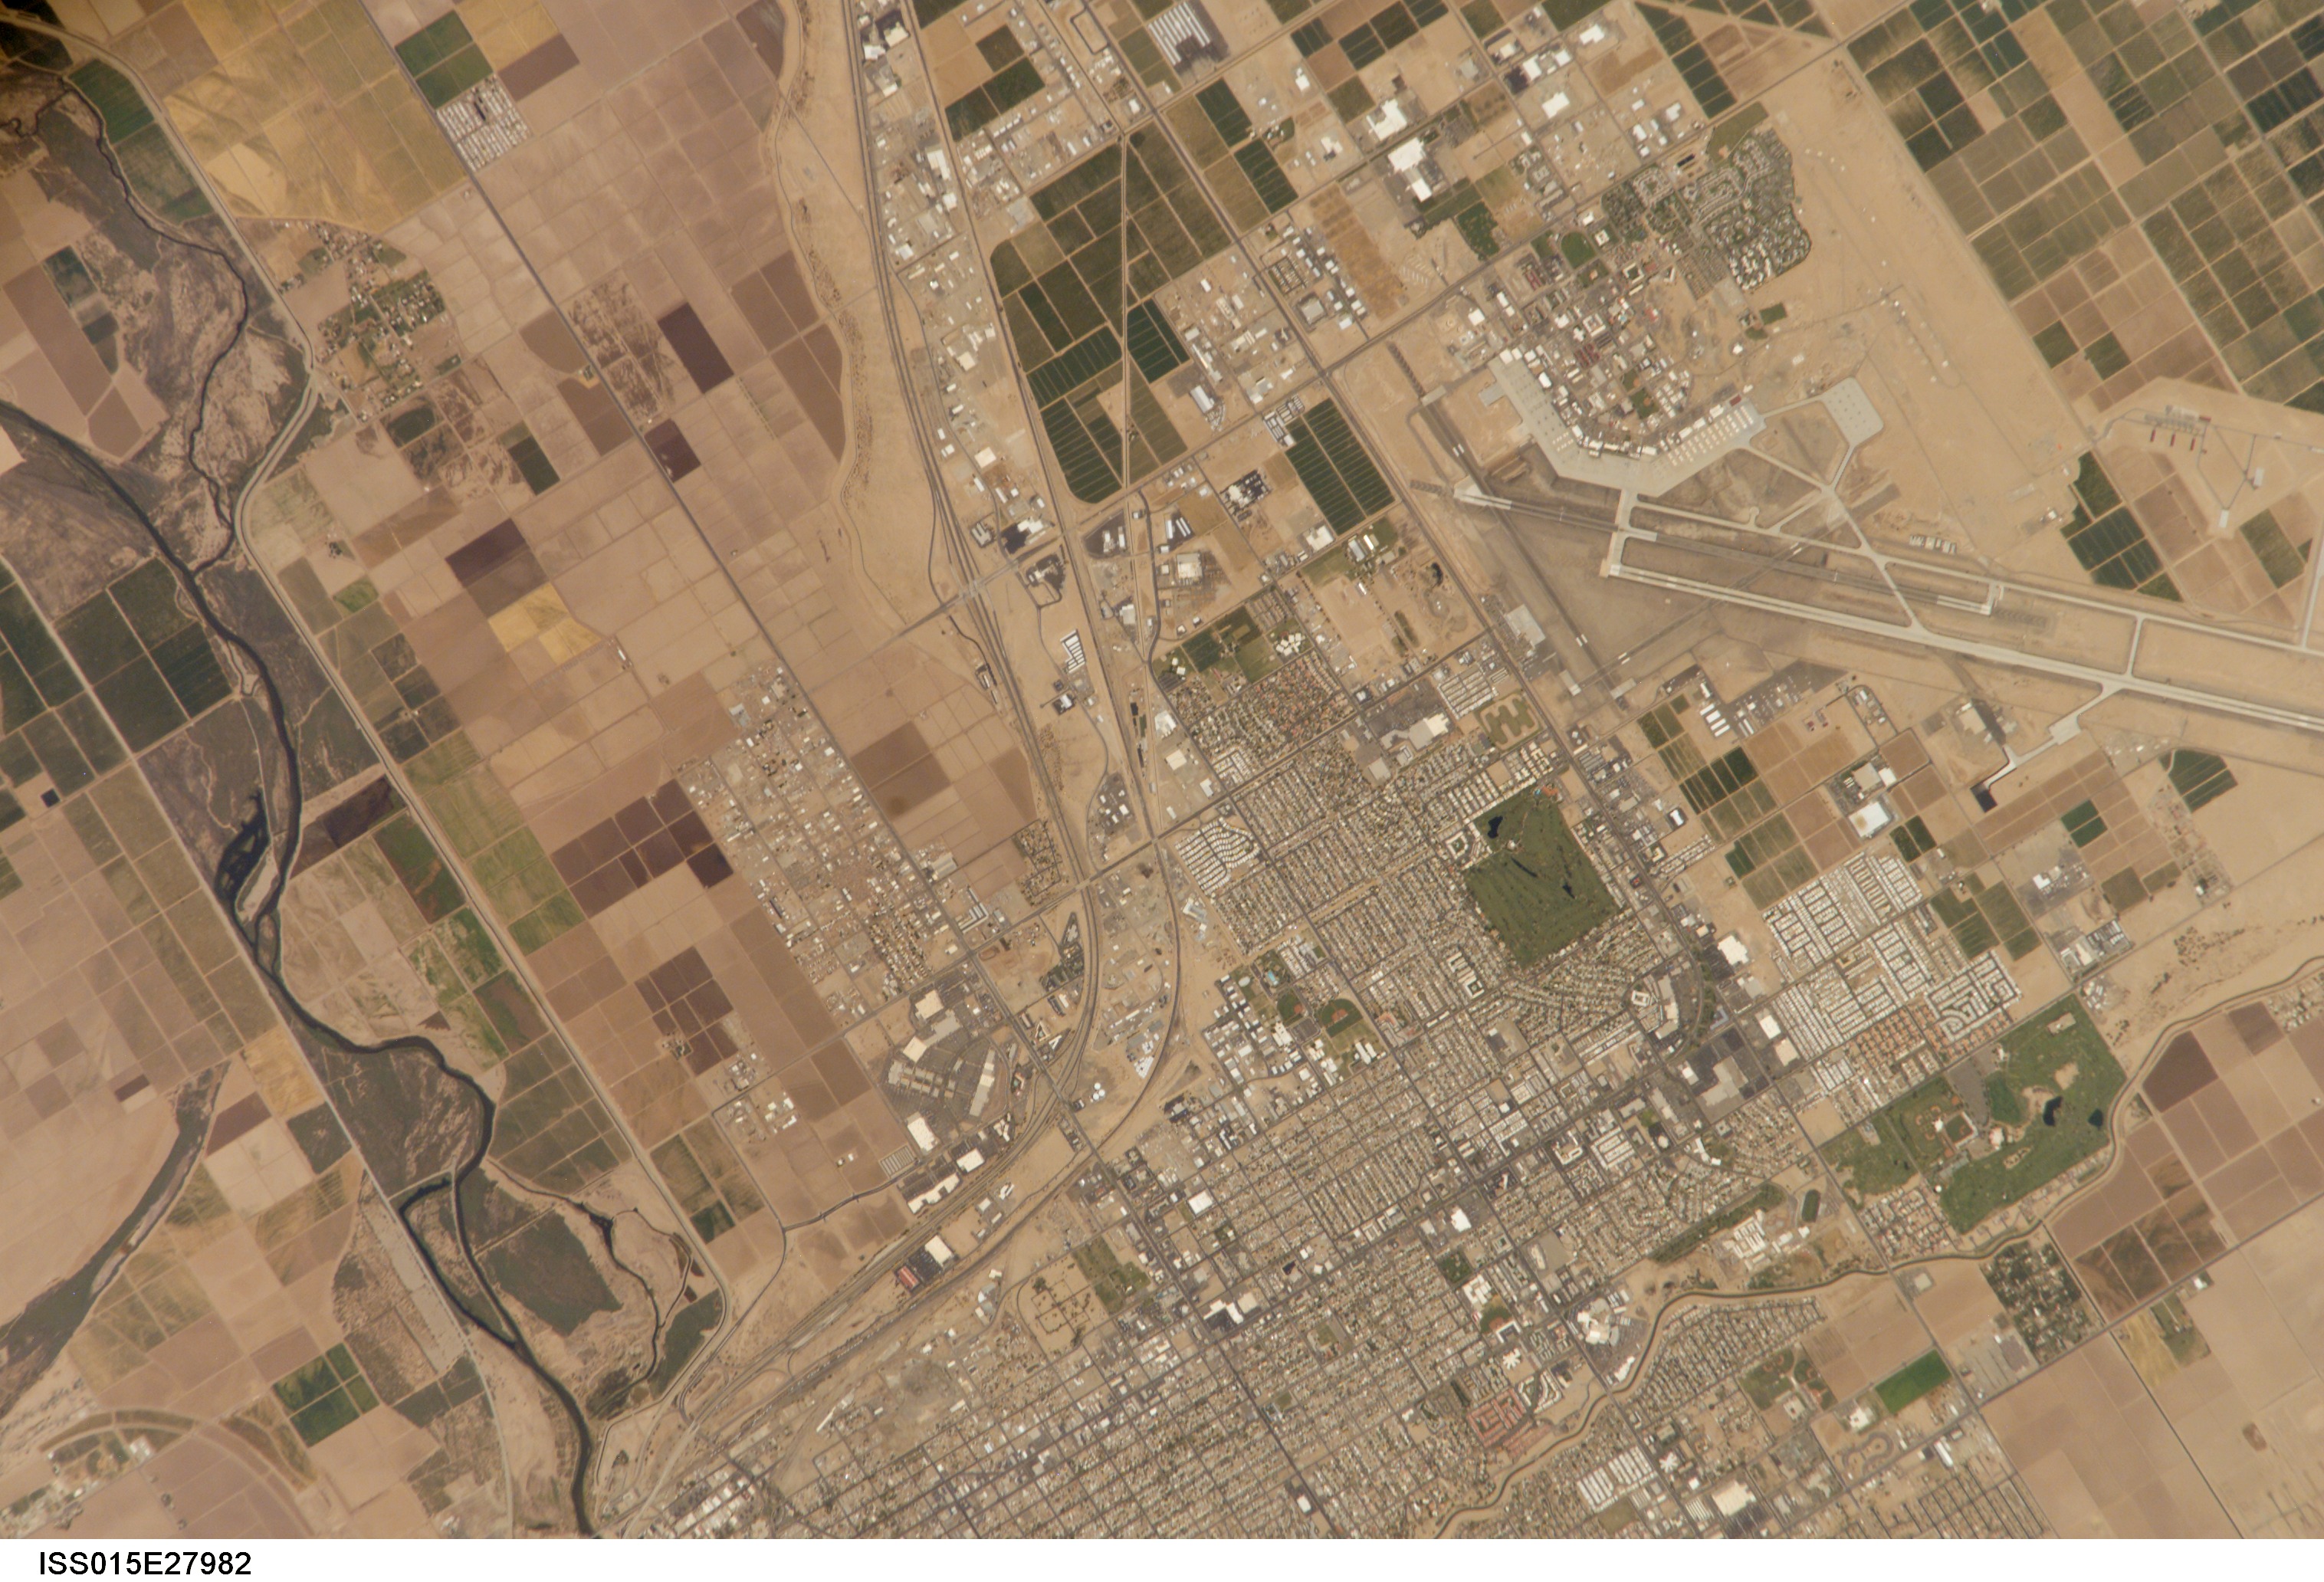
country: USA-ARIZONA
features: YUMA, COLORADO R., AIRPORT
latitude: 32.7
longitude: -114.6
